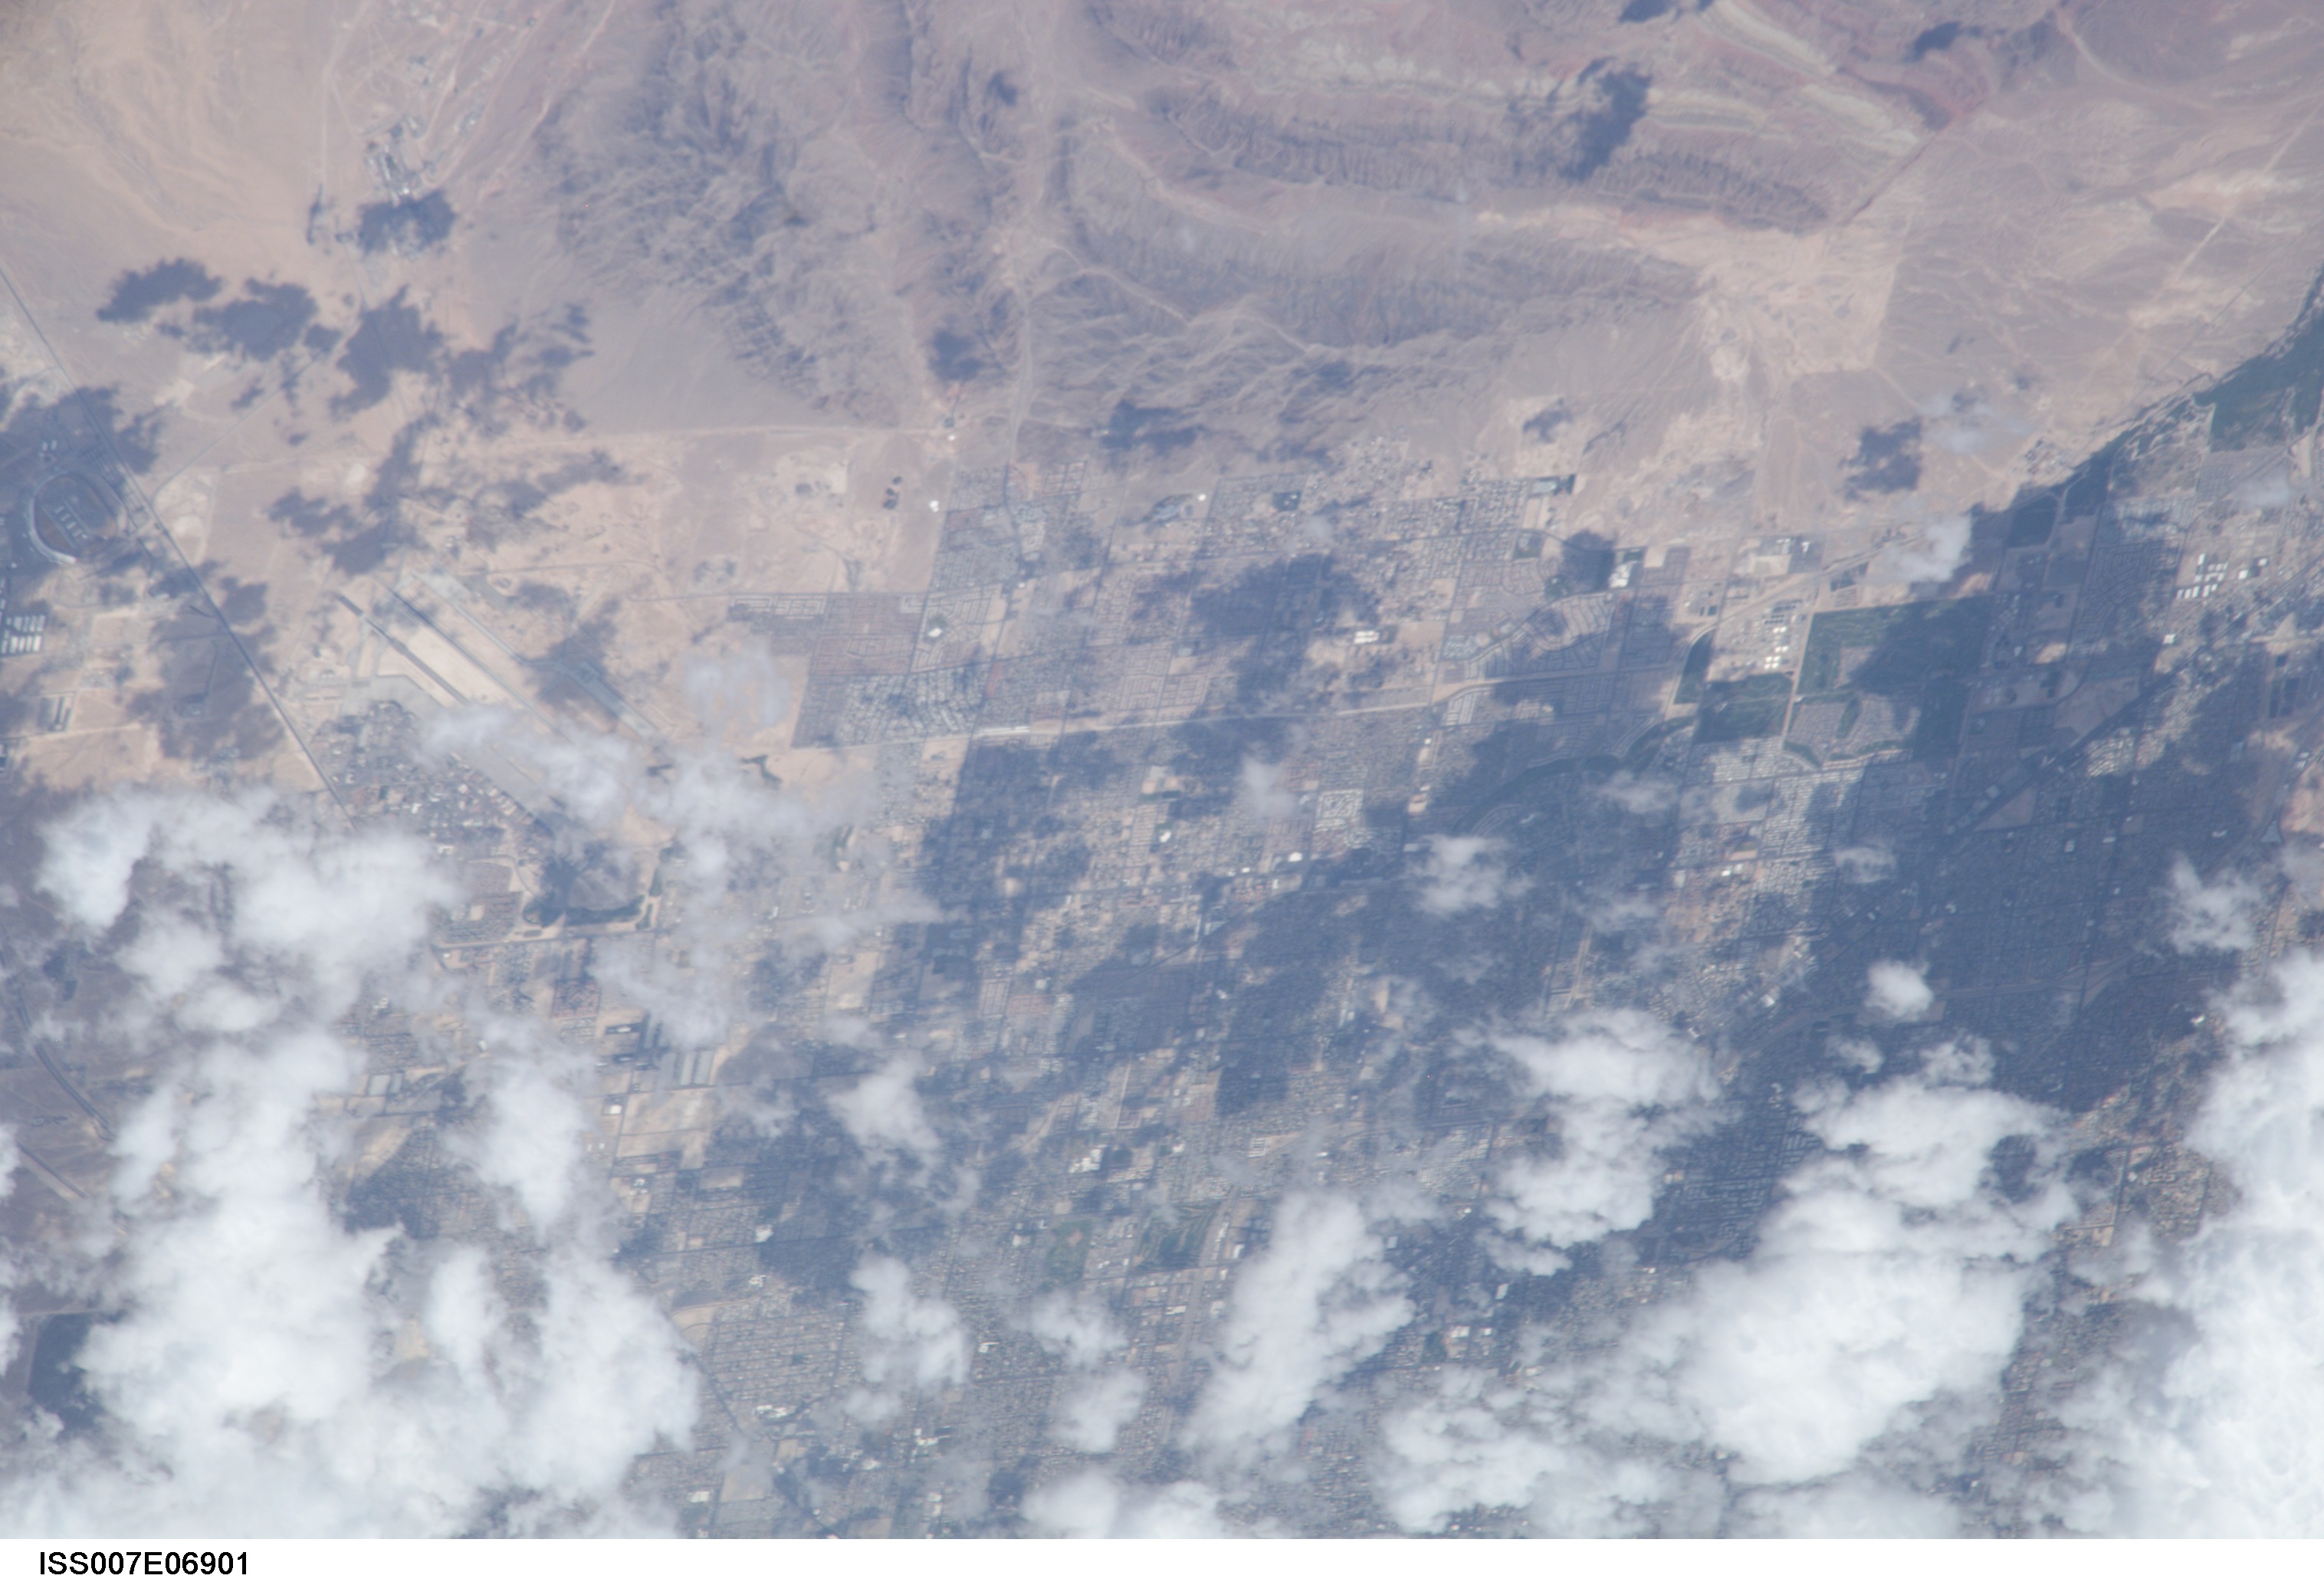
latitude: 33.5
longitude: -112.0
